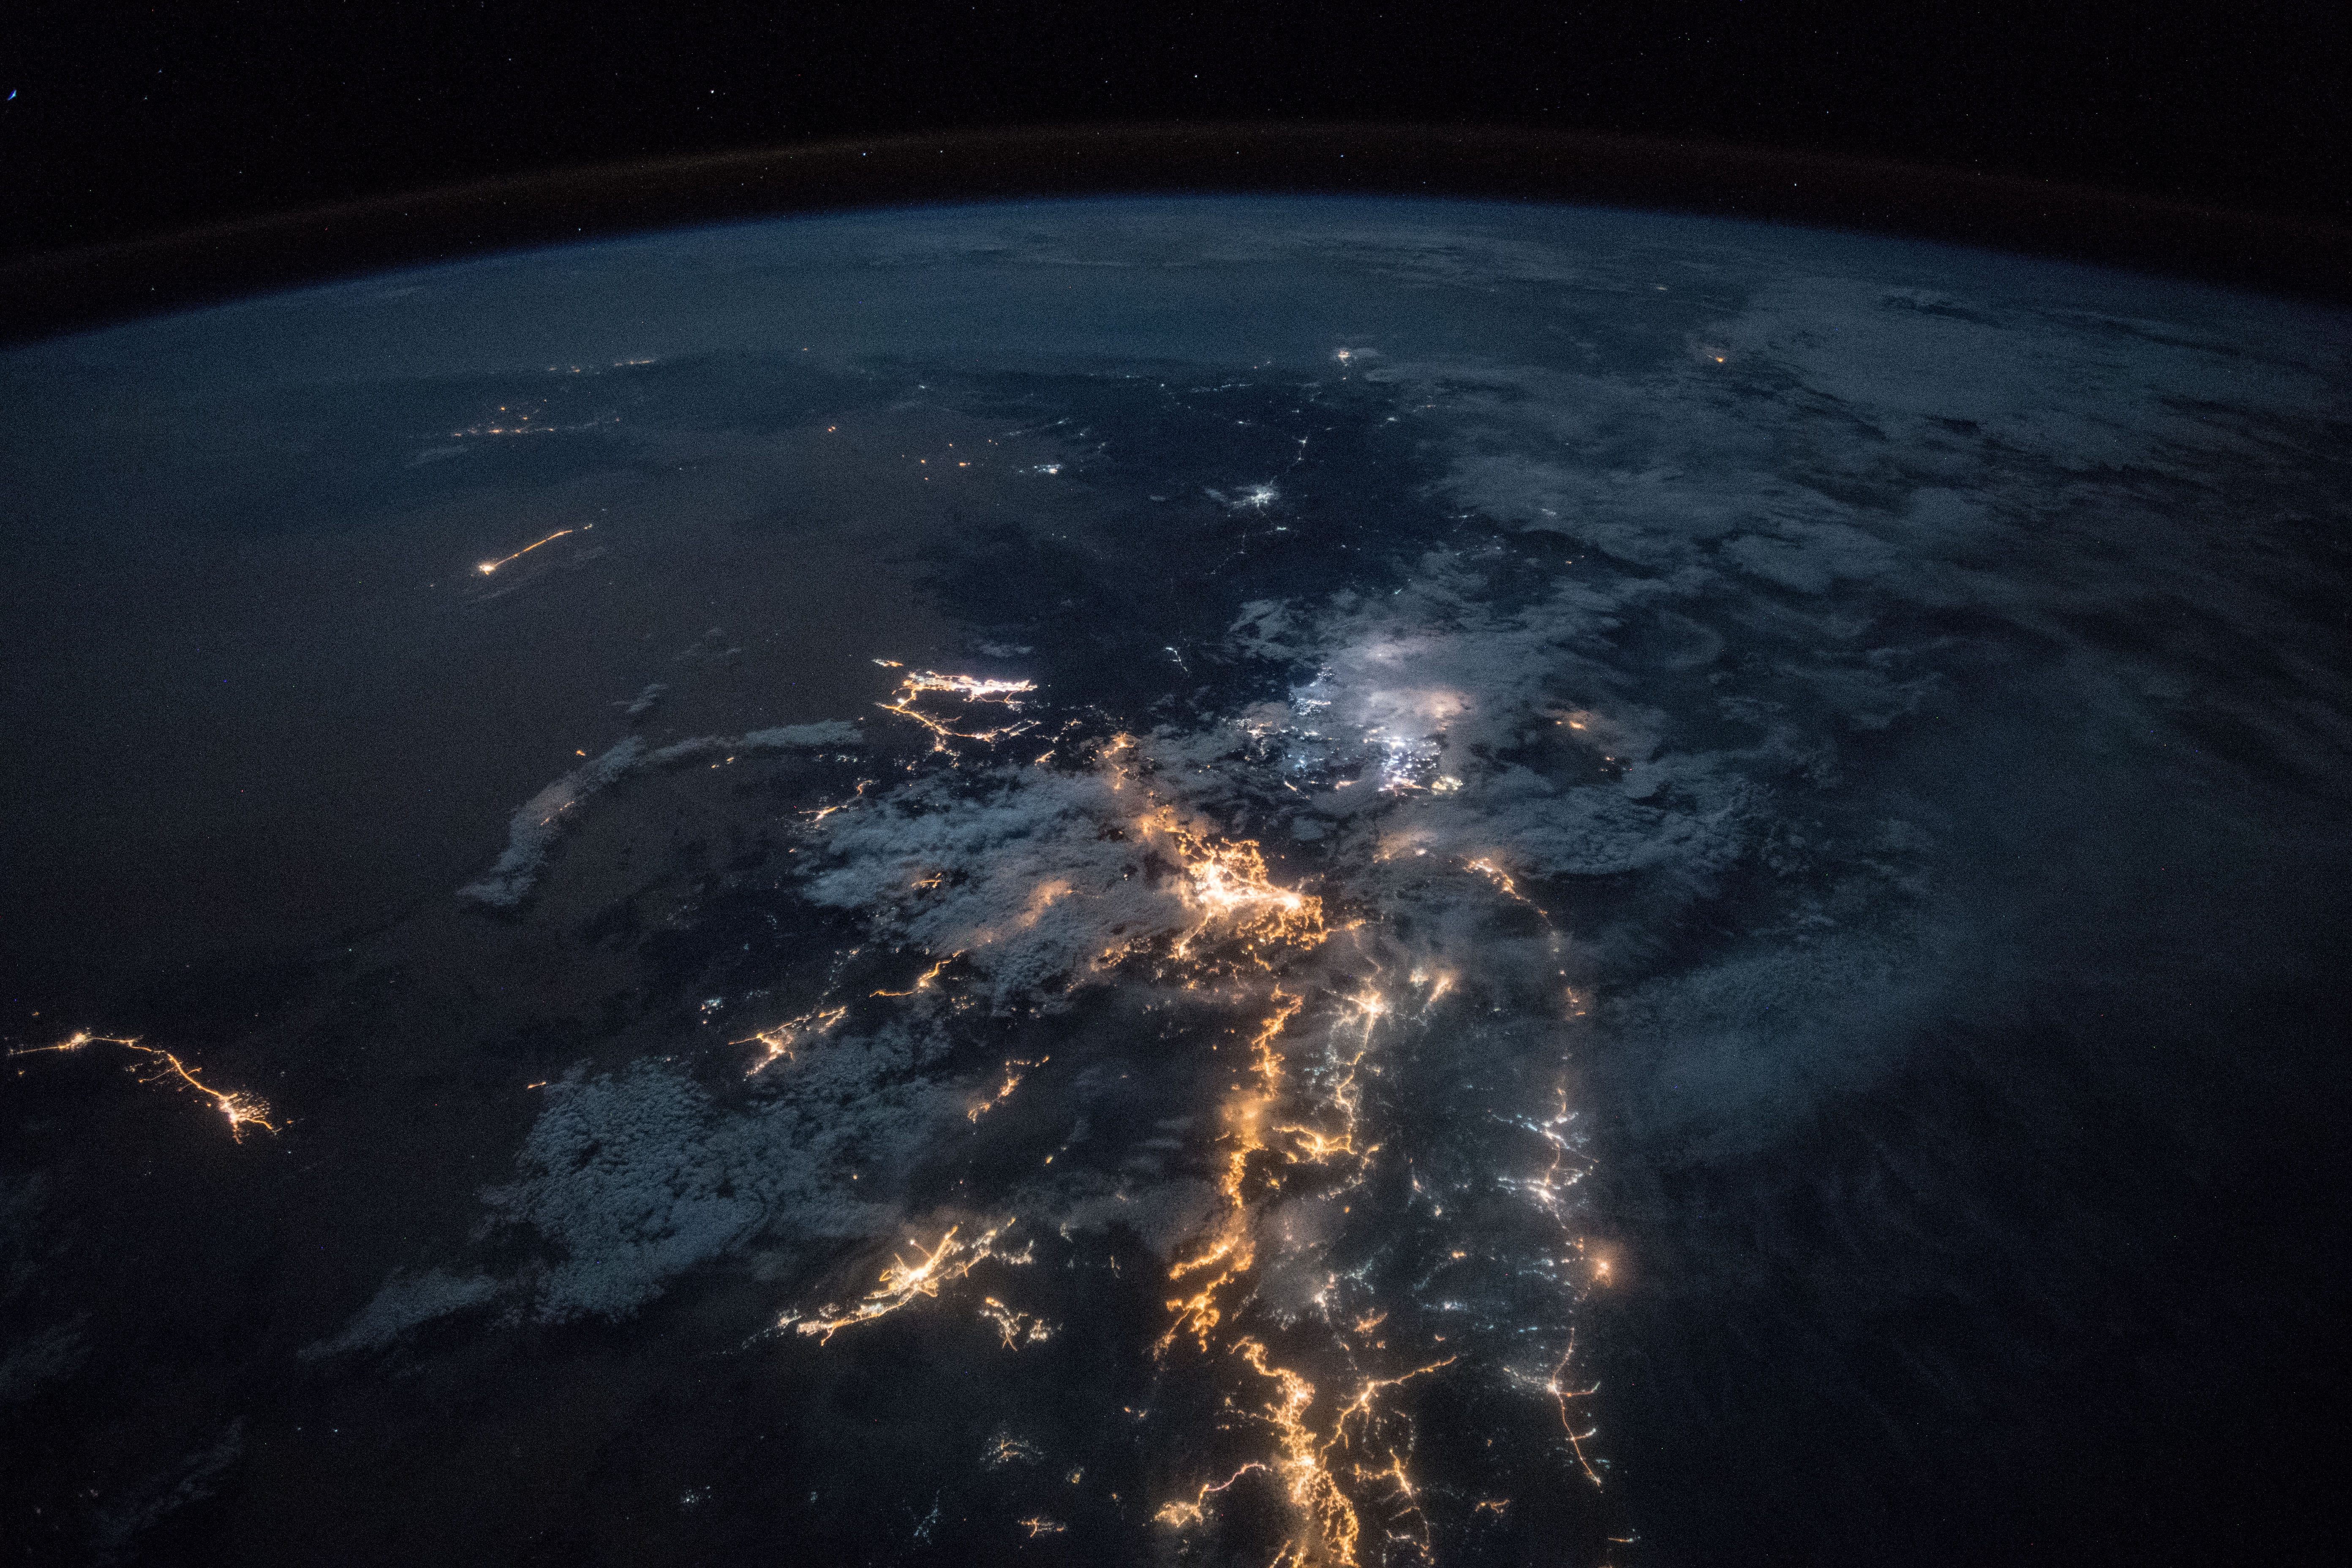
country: SAUDI ARABIA
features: WADI ALAGEEG CITY, NAJRAN CITY, JAZAN CITY, FAYFA CITY, ABU ARISH CITY, SABYA CITY, ASIR MOUNTAINS, RED SEA, NIGHT, EARTH LIMB
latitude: 17.3
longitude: 43.6
